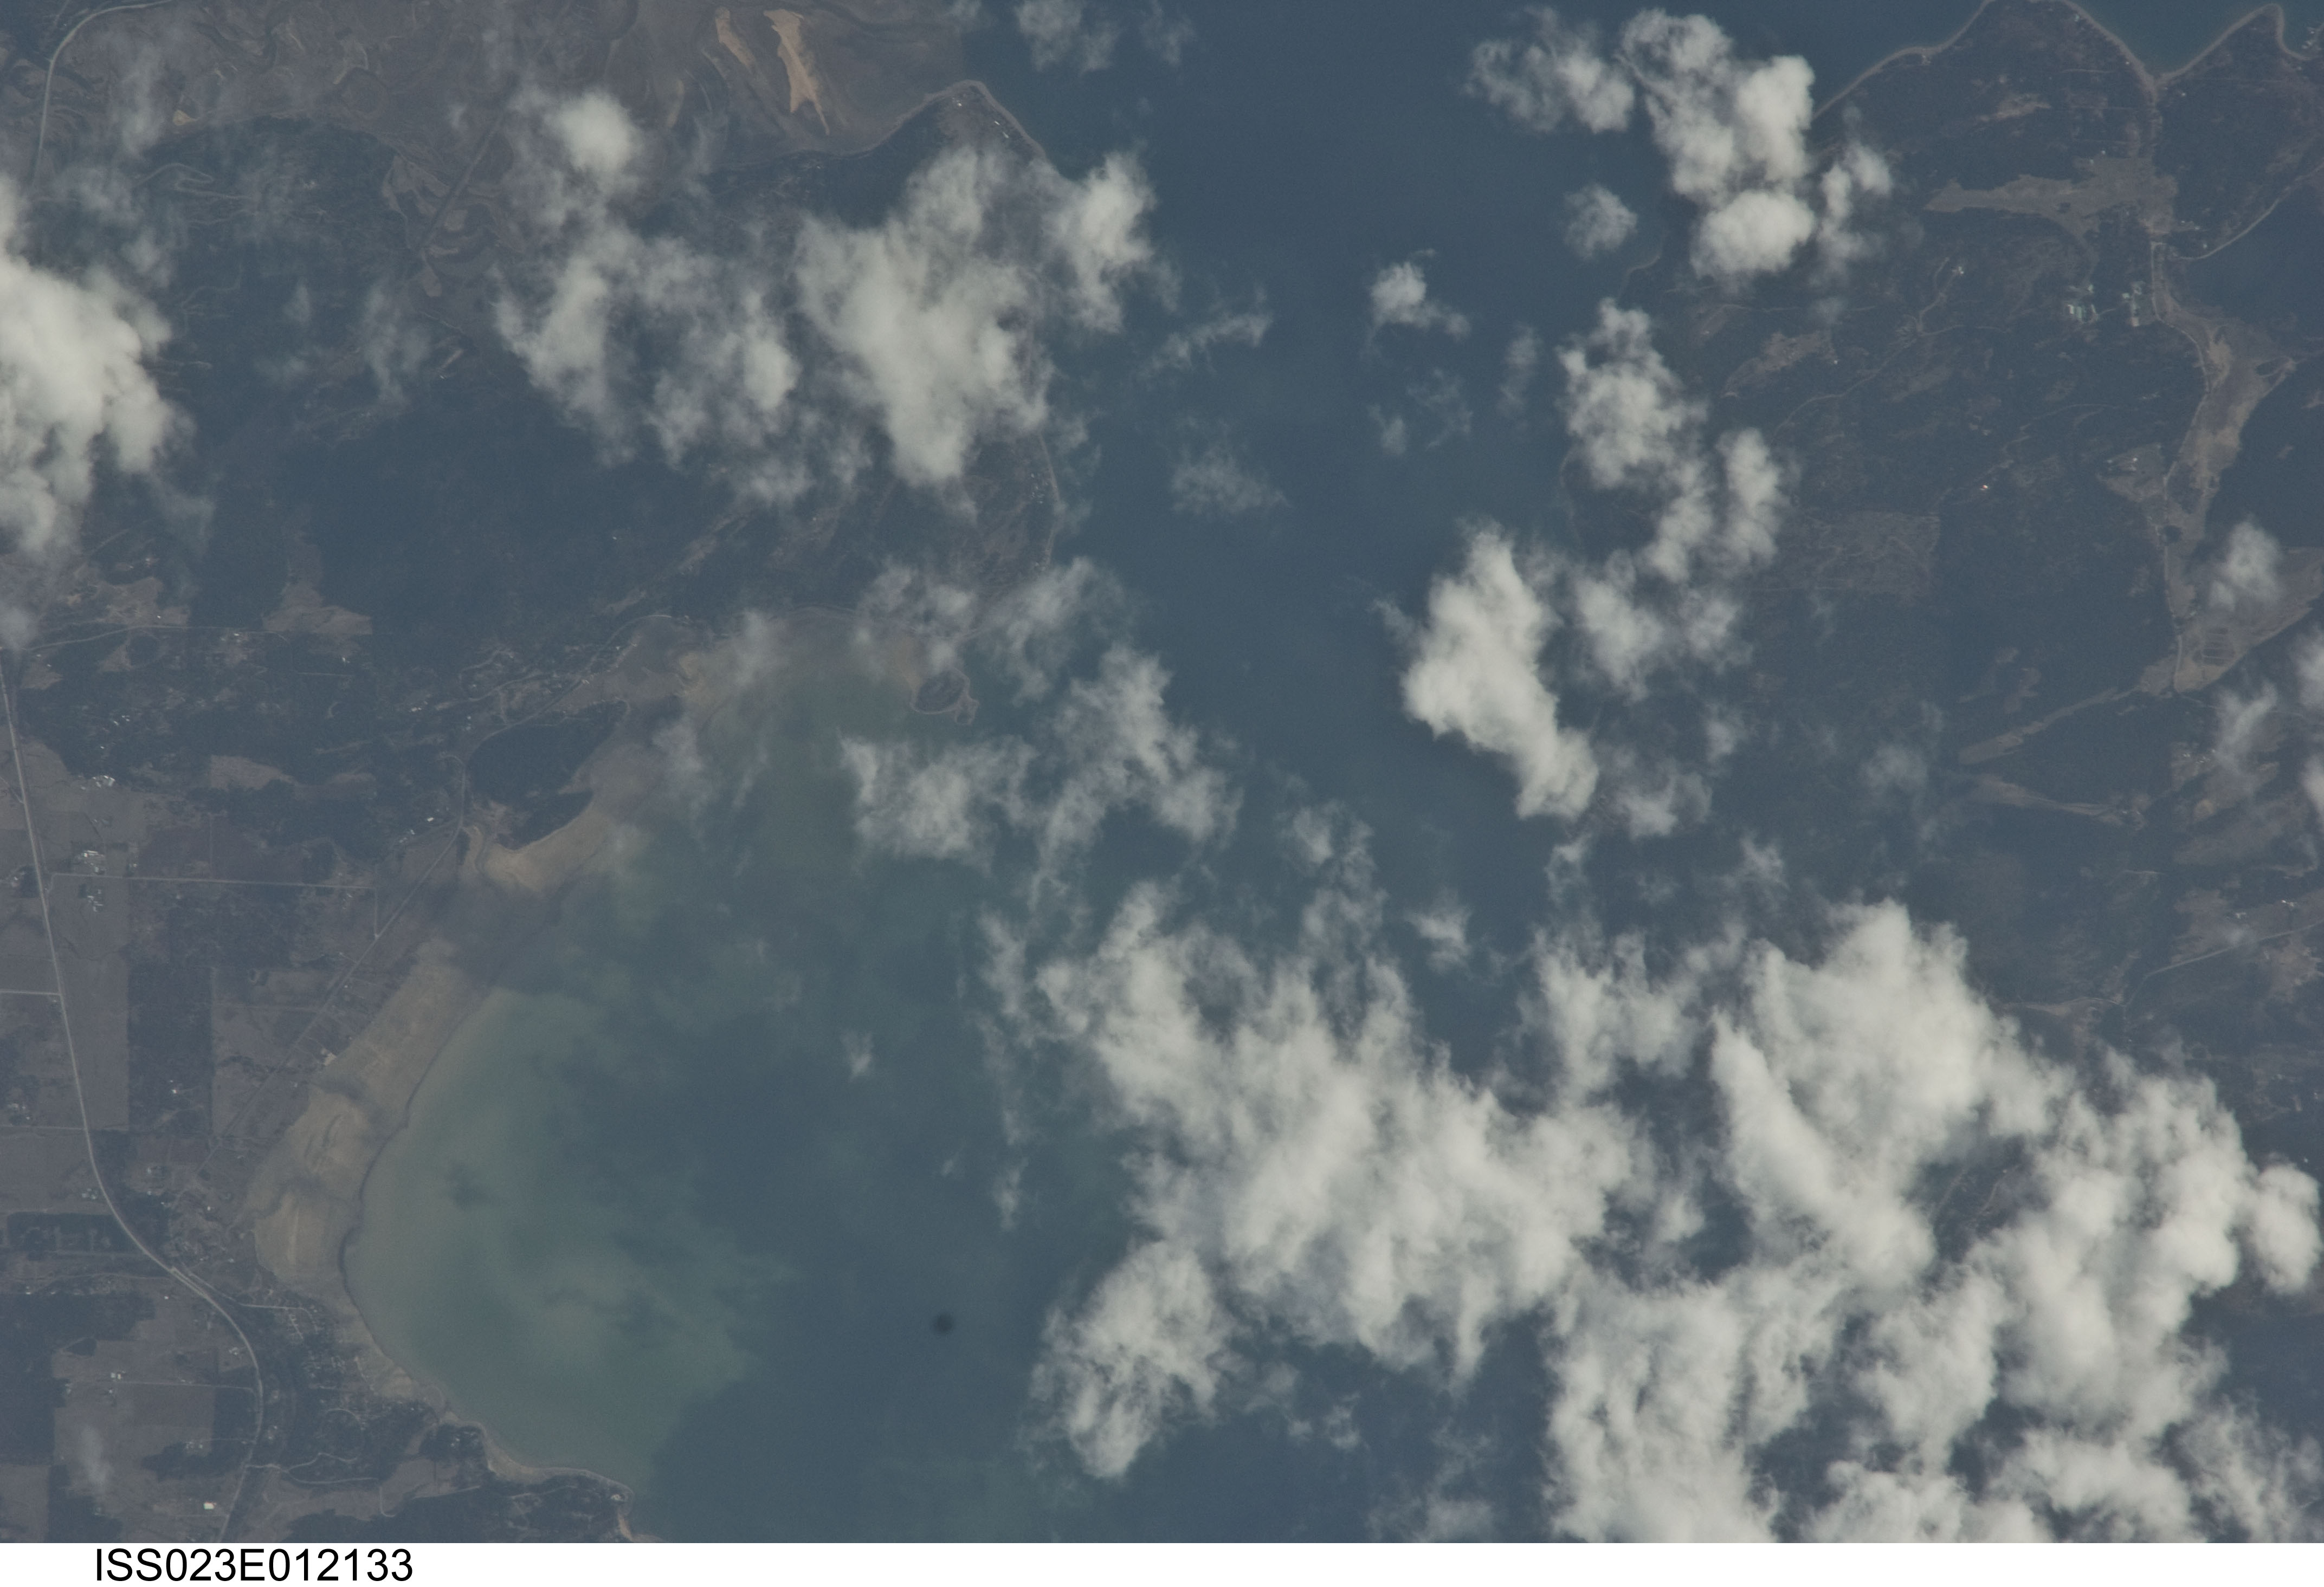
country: USA-IDAHO
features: L. PEND OREILLE, FOREST, AGR.
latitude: 48.3
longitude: -116.4
